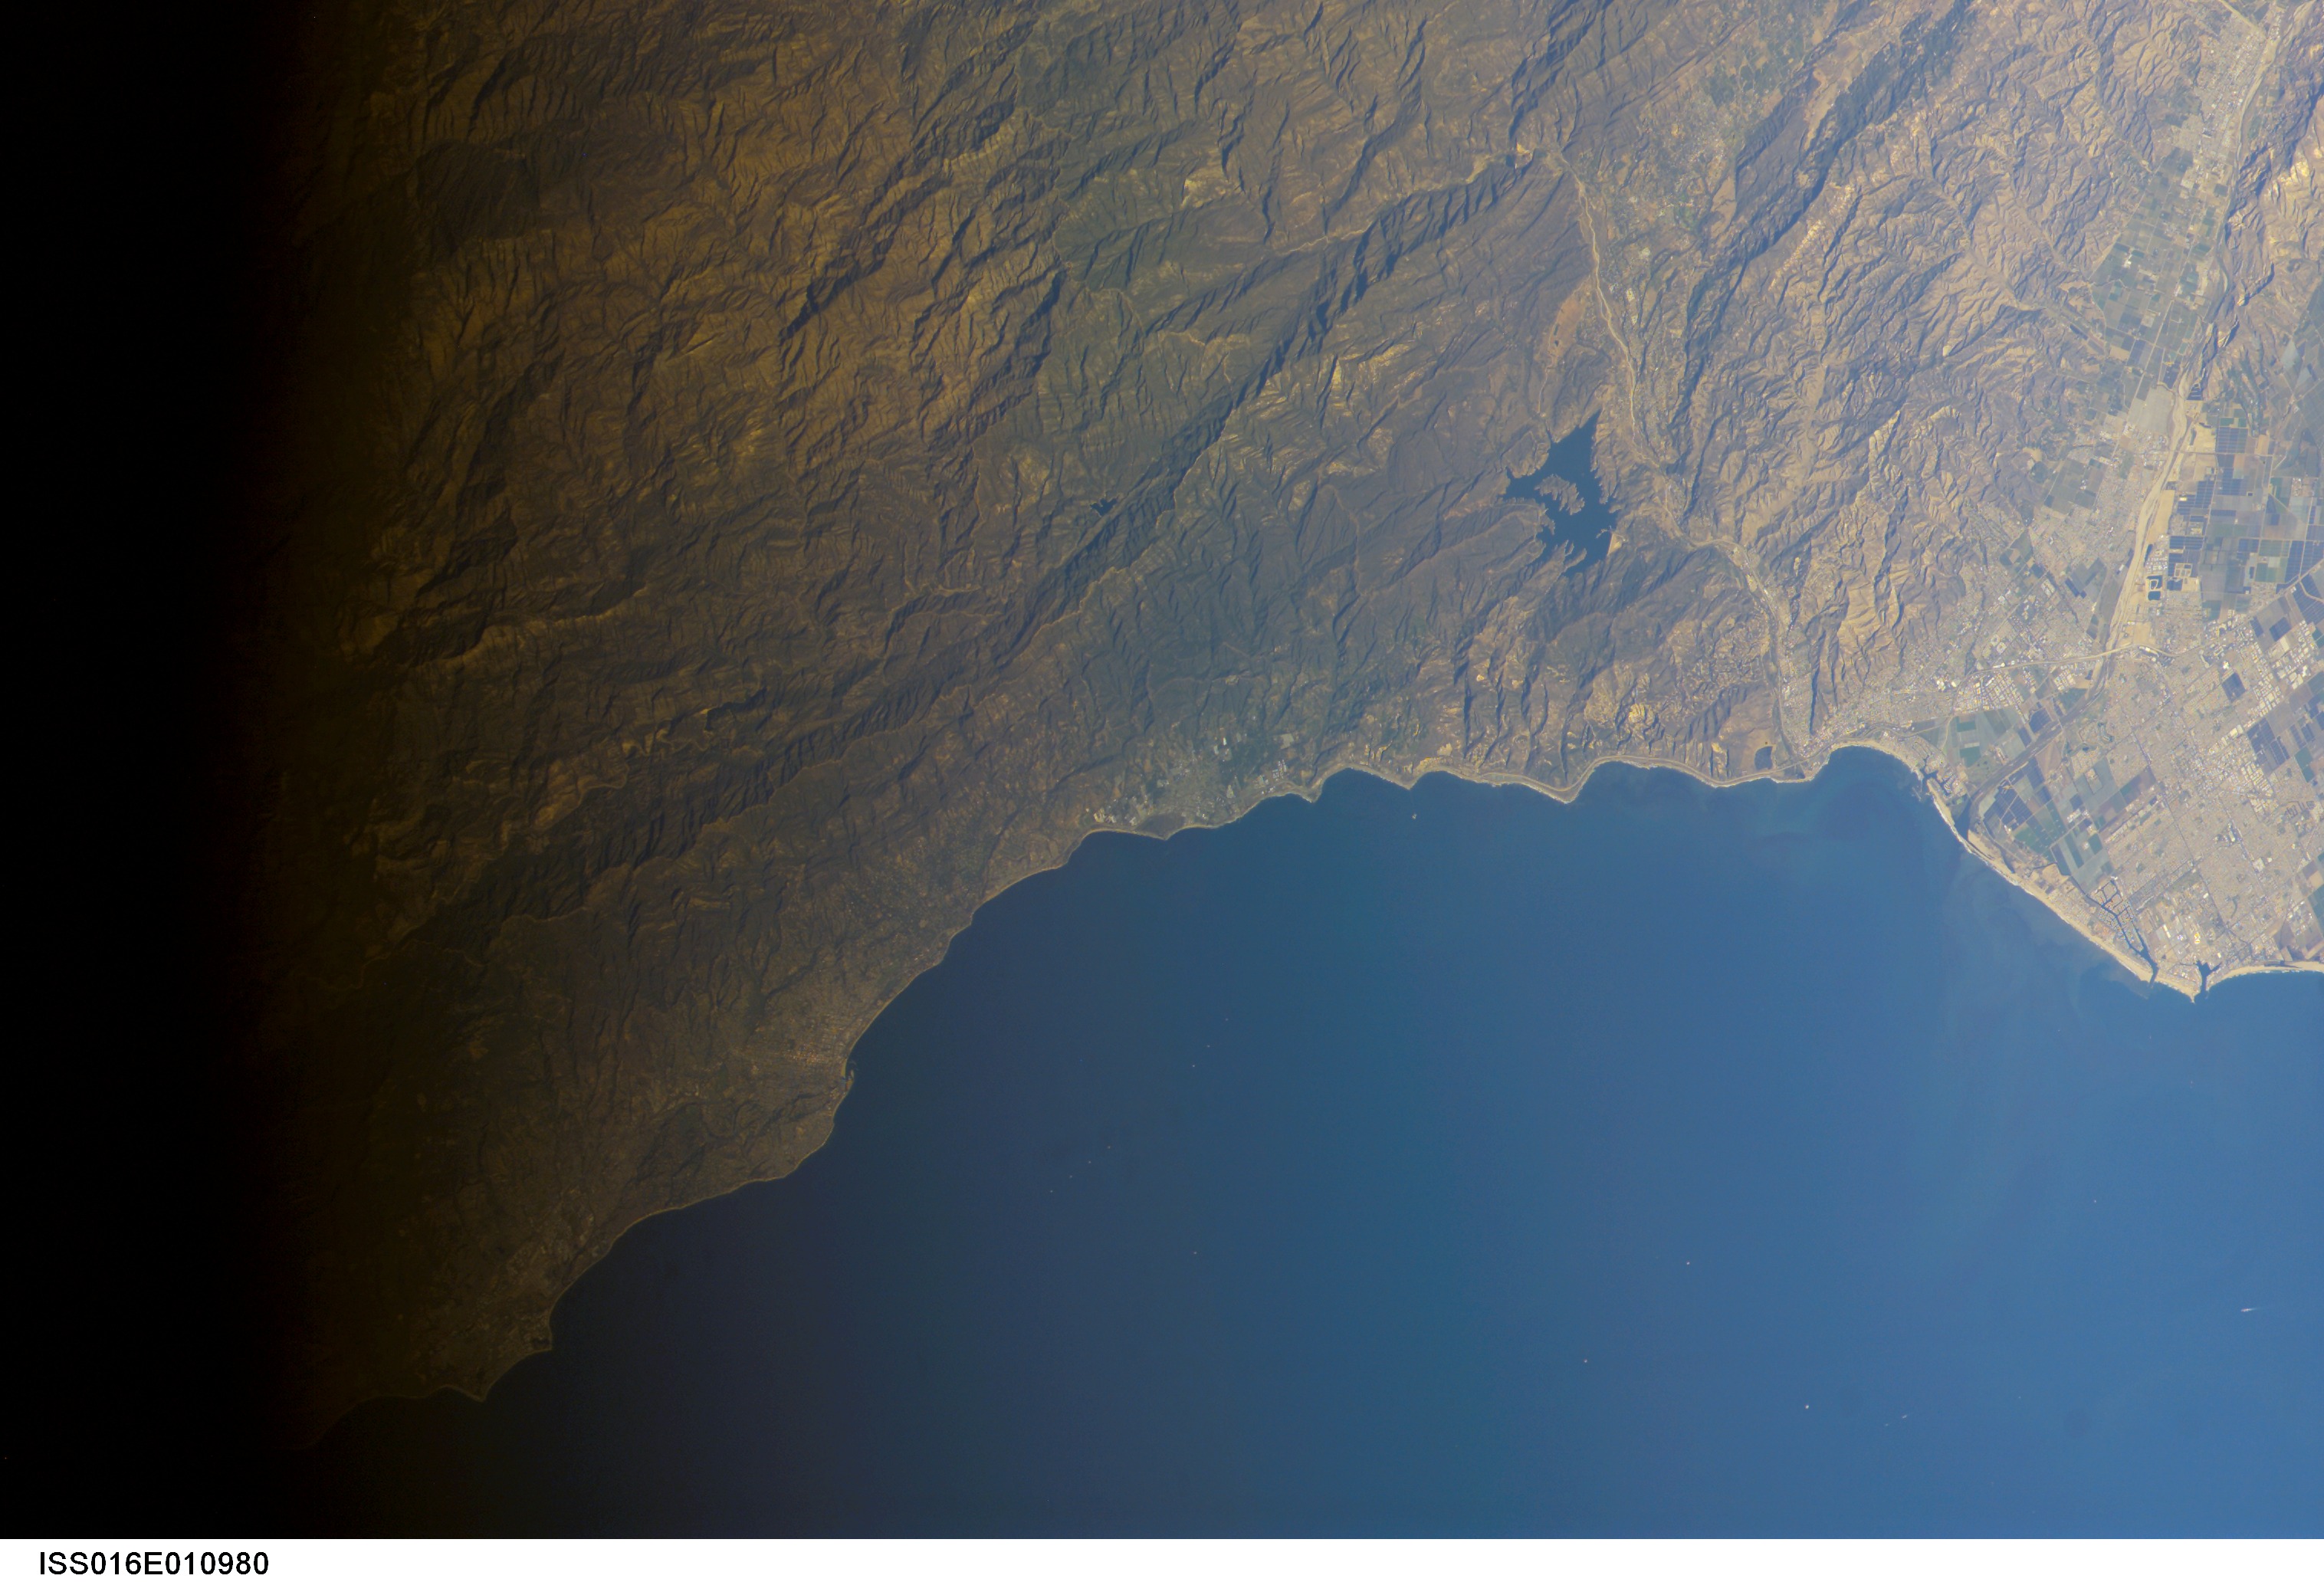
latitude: 34.5
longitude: -119.5
